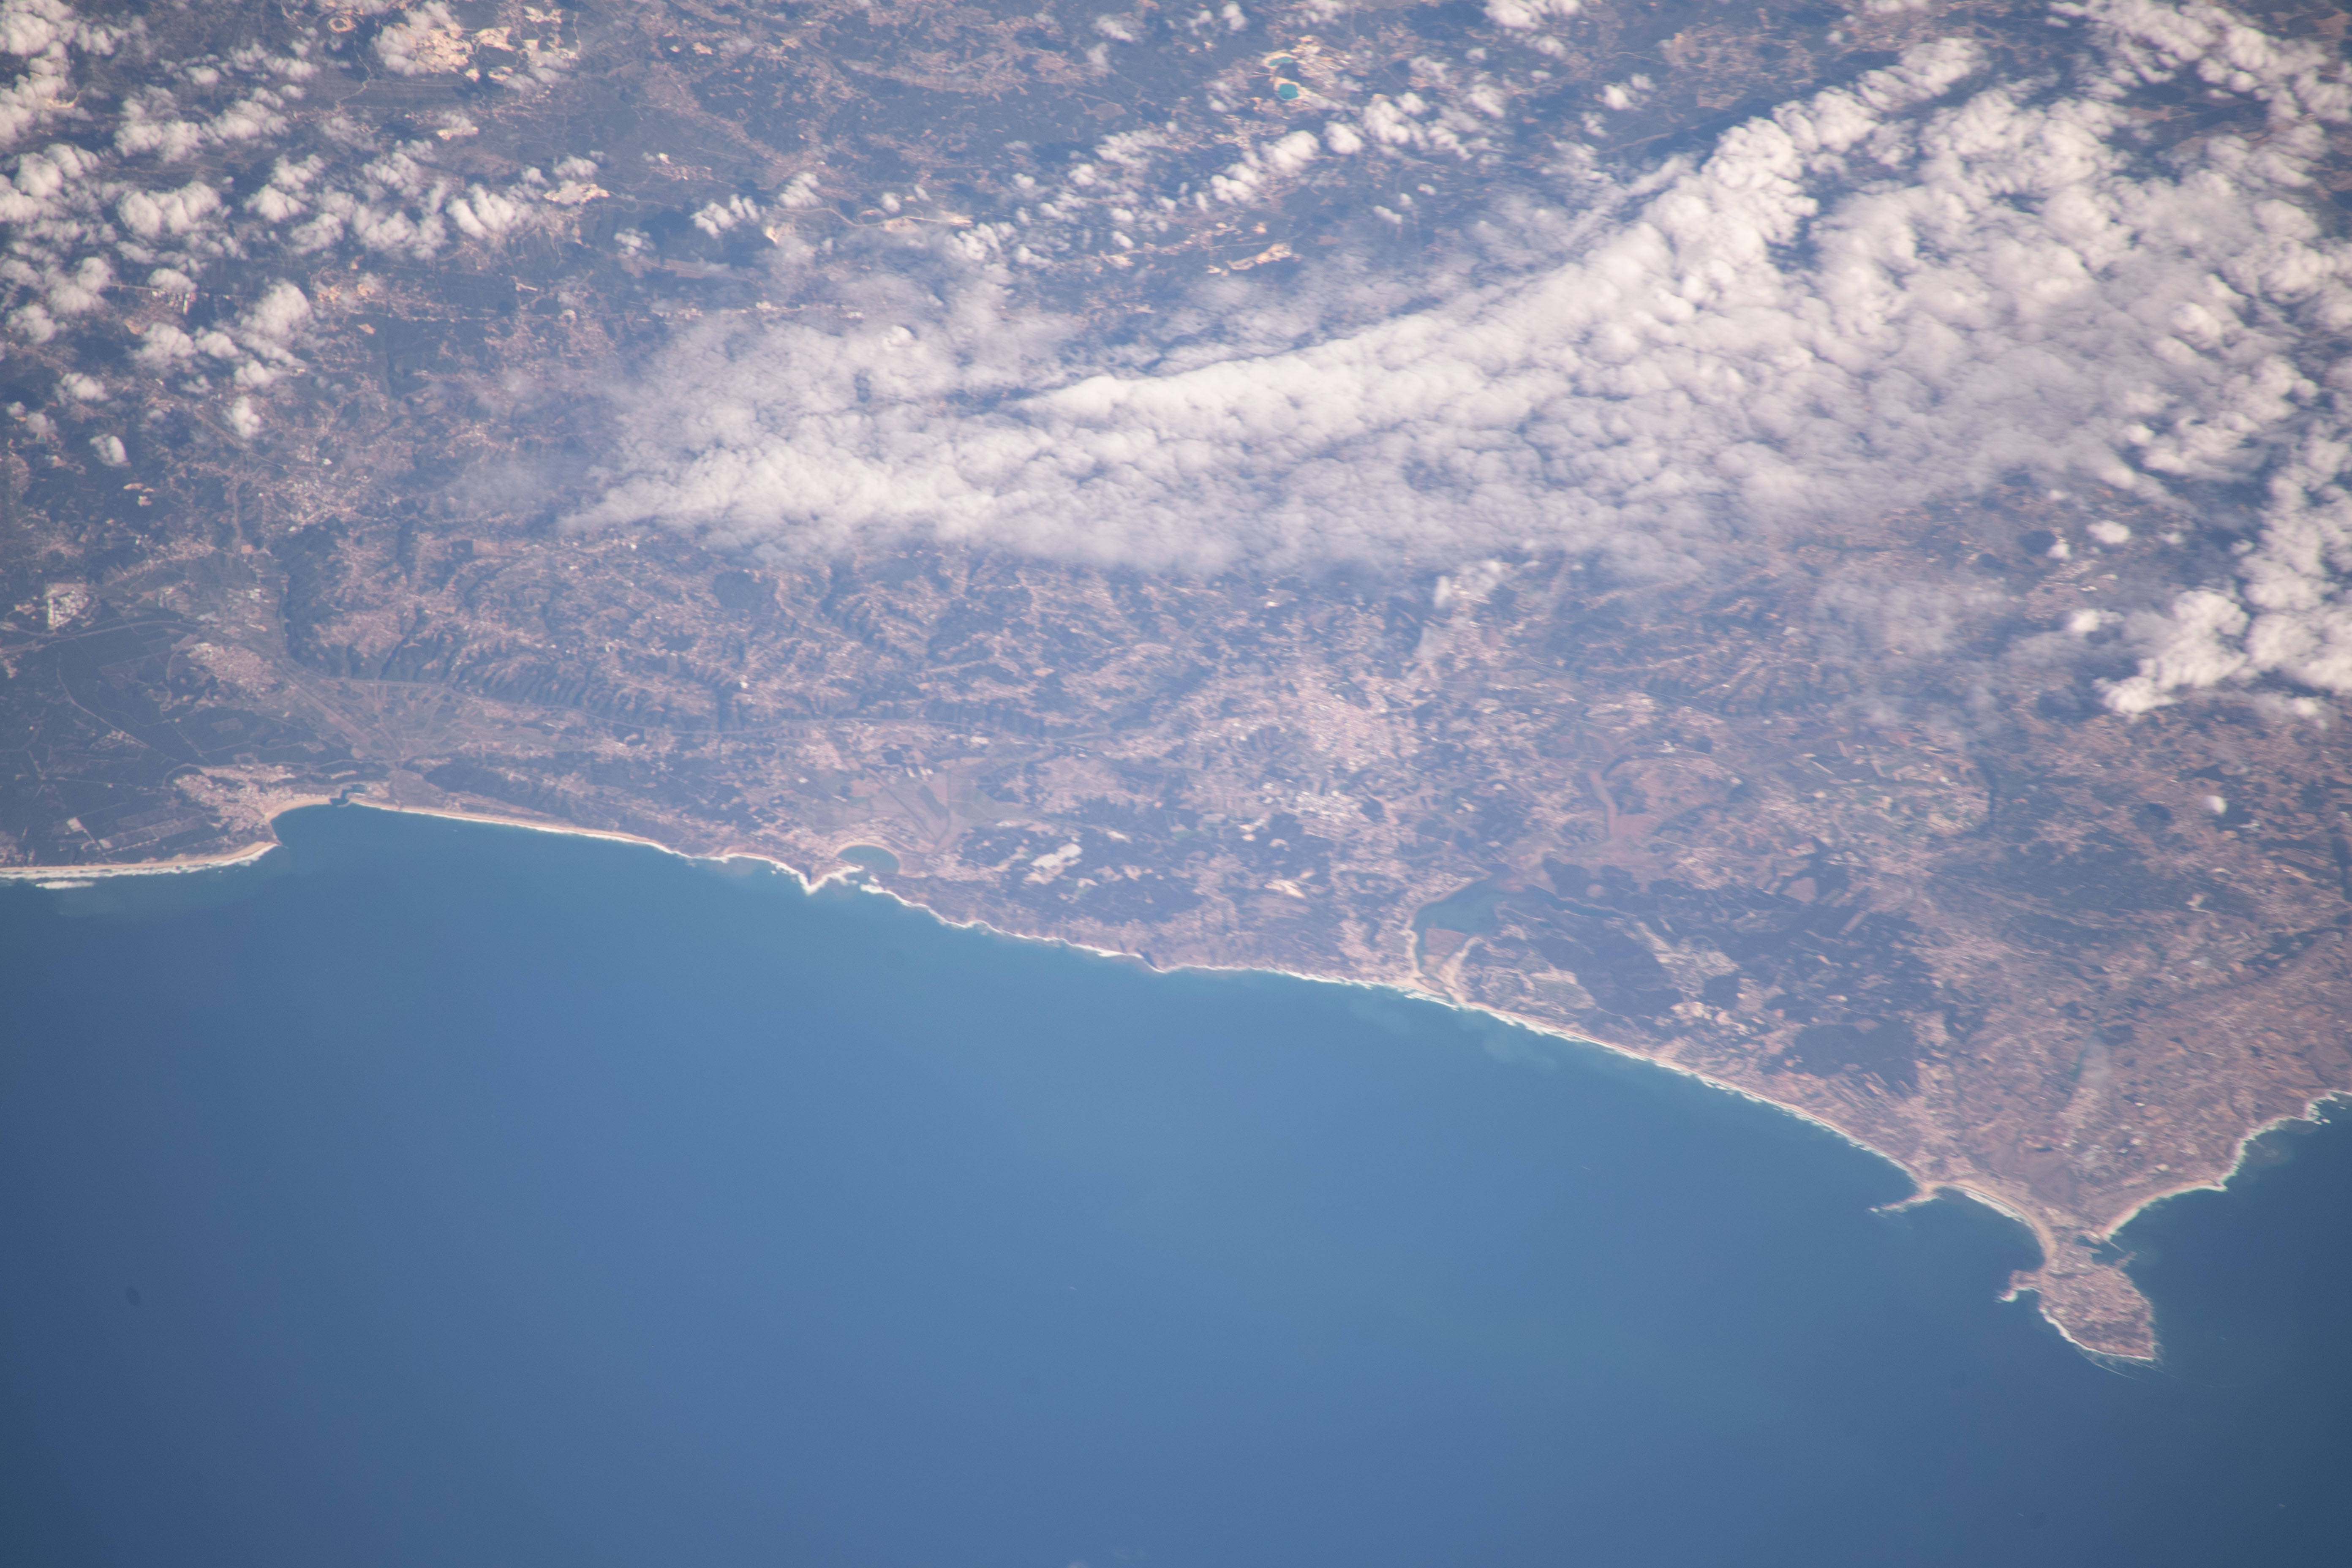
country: PORTUGAL
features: NAZARE, SALIR DO PORTO, PENICHE, CALDAS DA RAINHA
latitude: 39.4
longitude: -9.1
